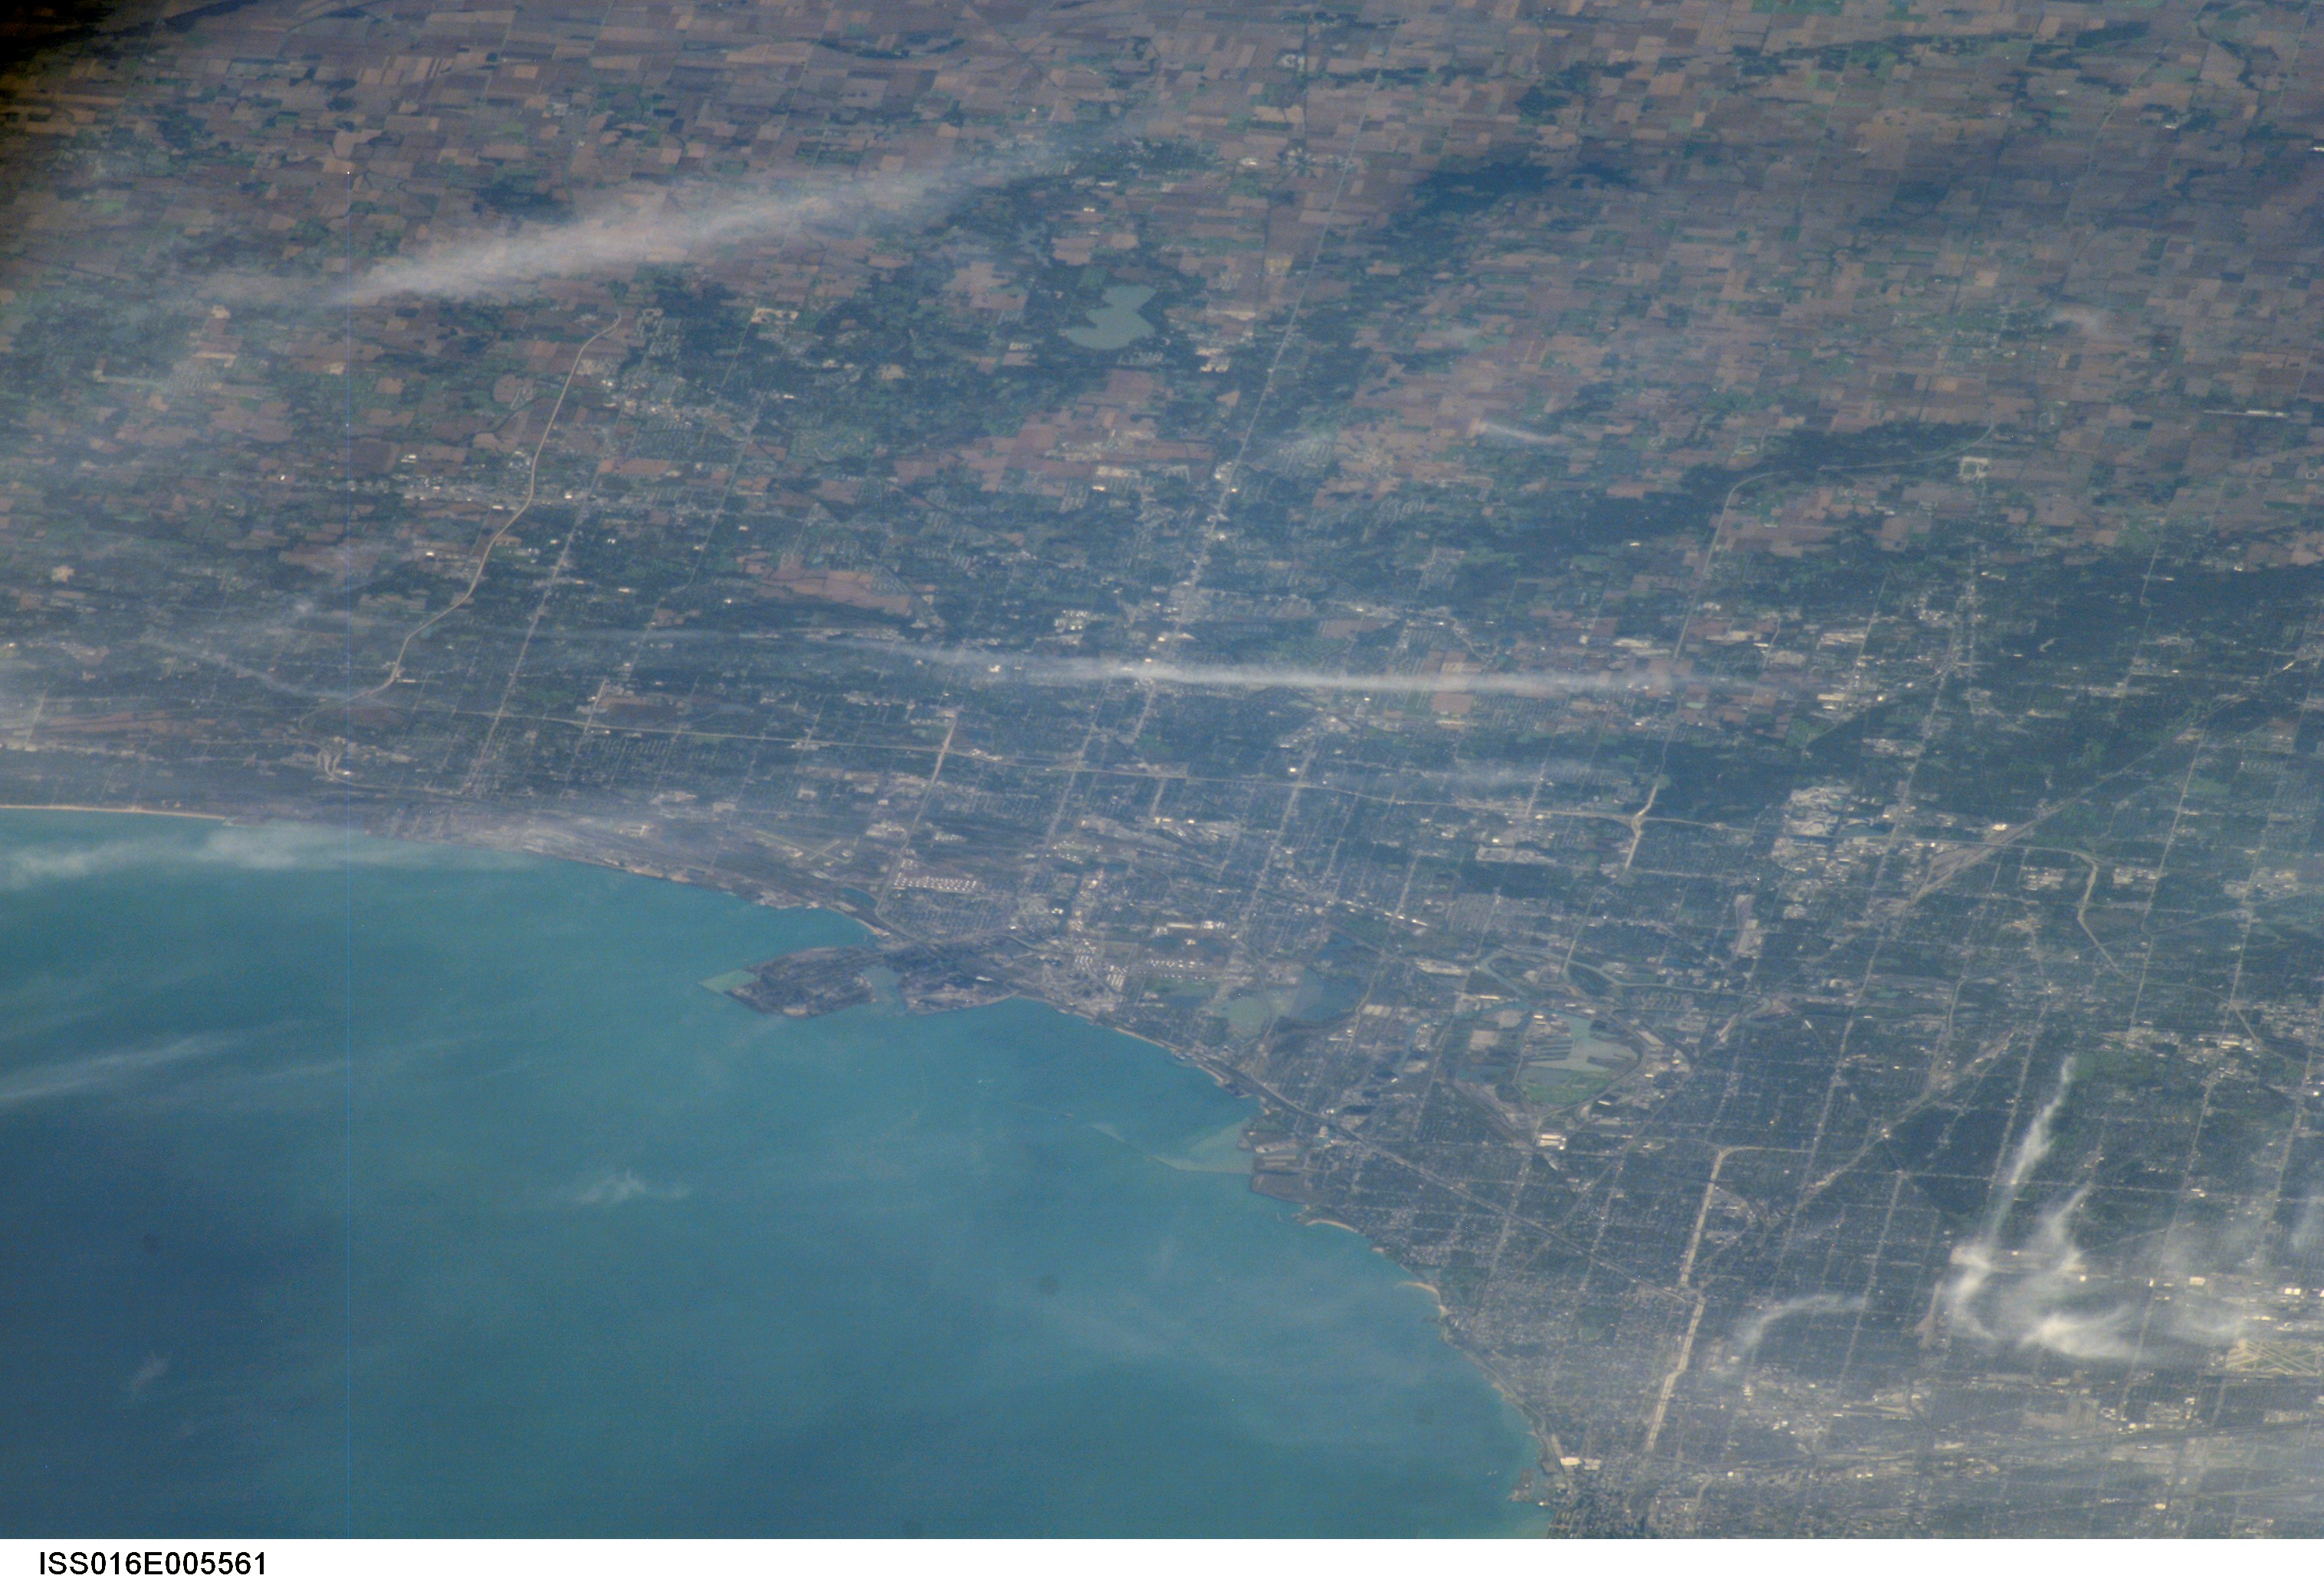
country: USA-INDIANA
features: GARY, L. MICHIGAN, AGR., ROADS
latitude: 41.4
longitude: -87.4
